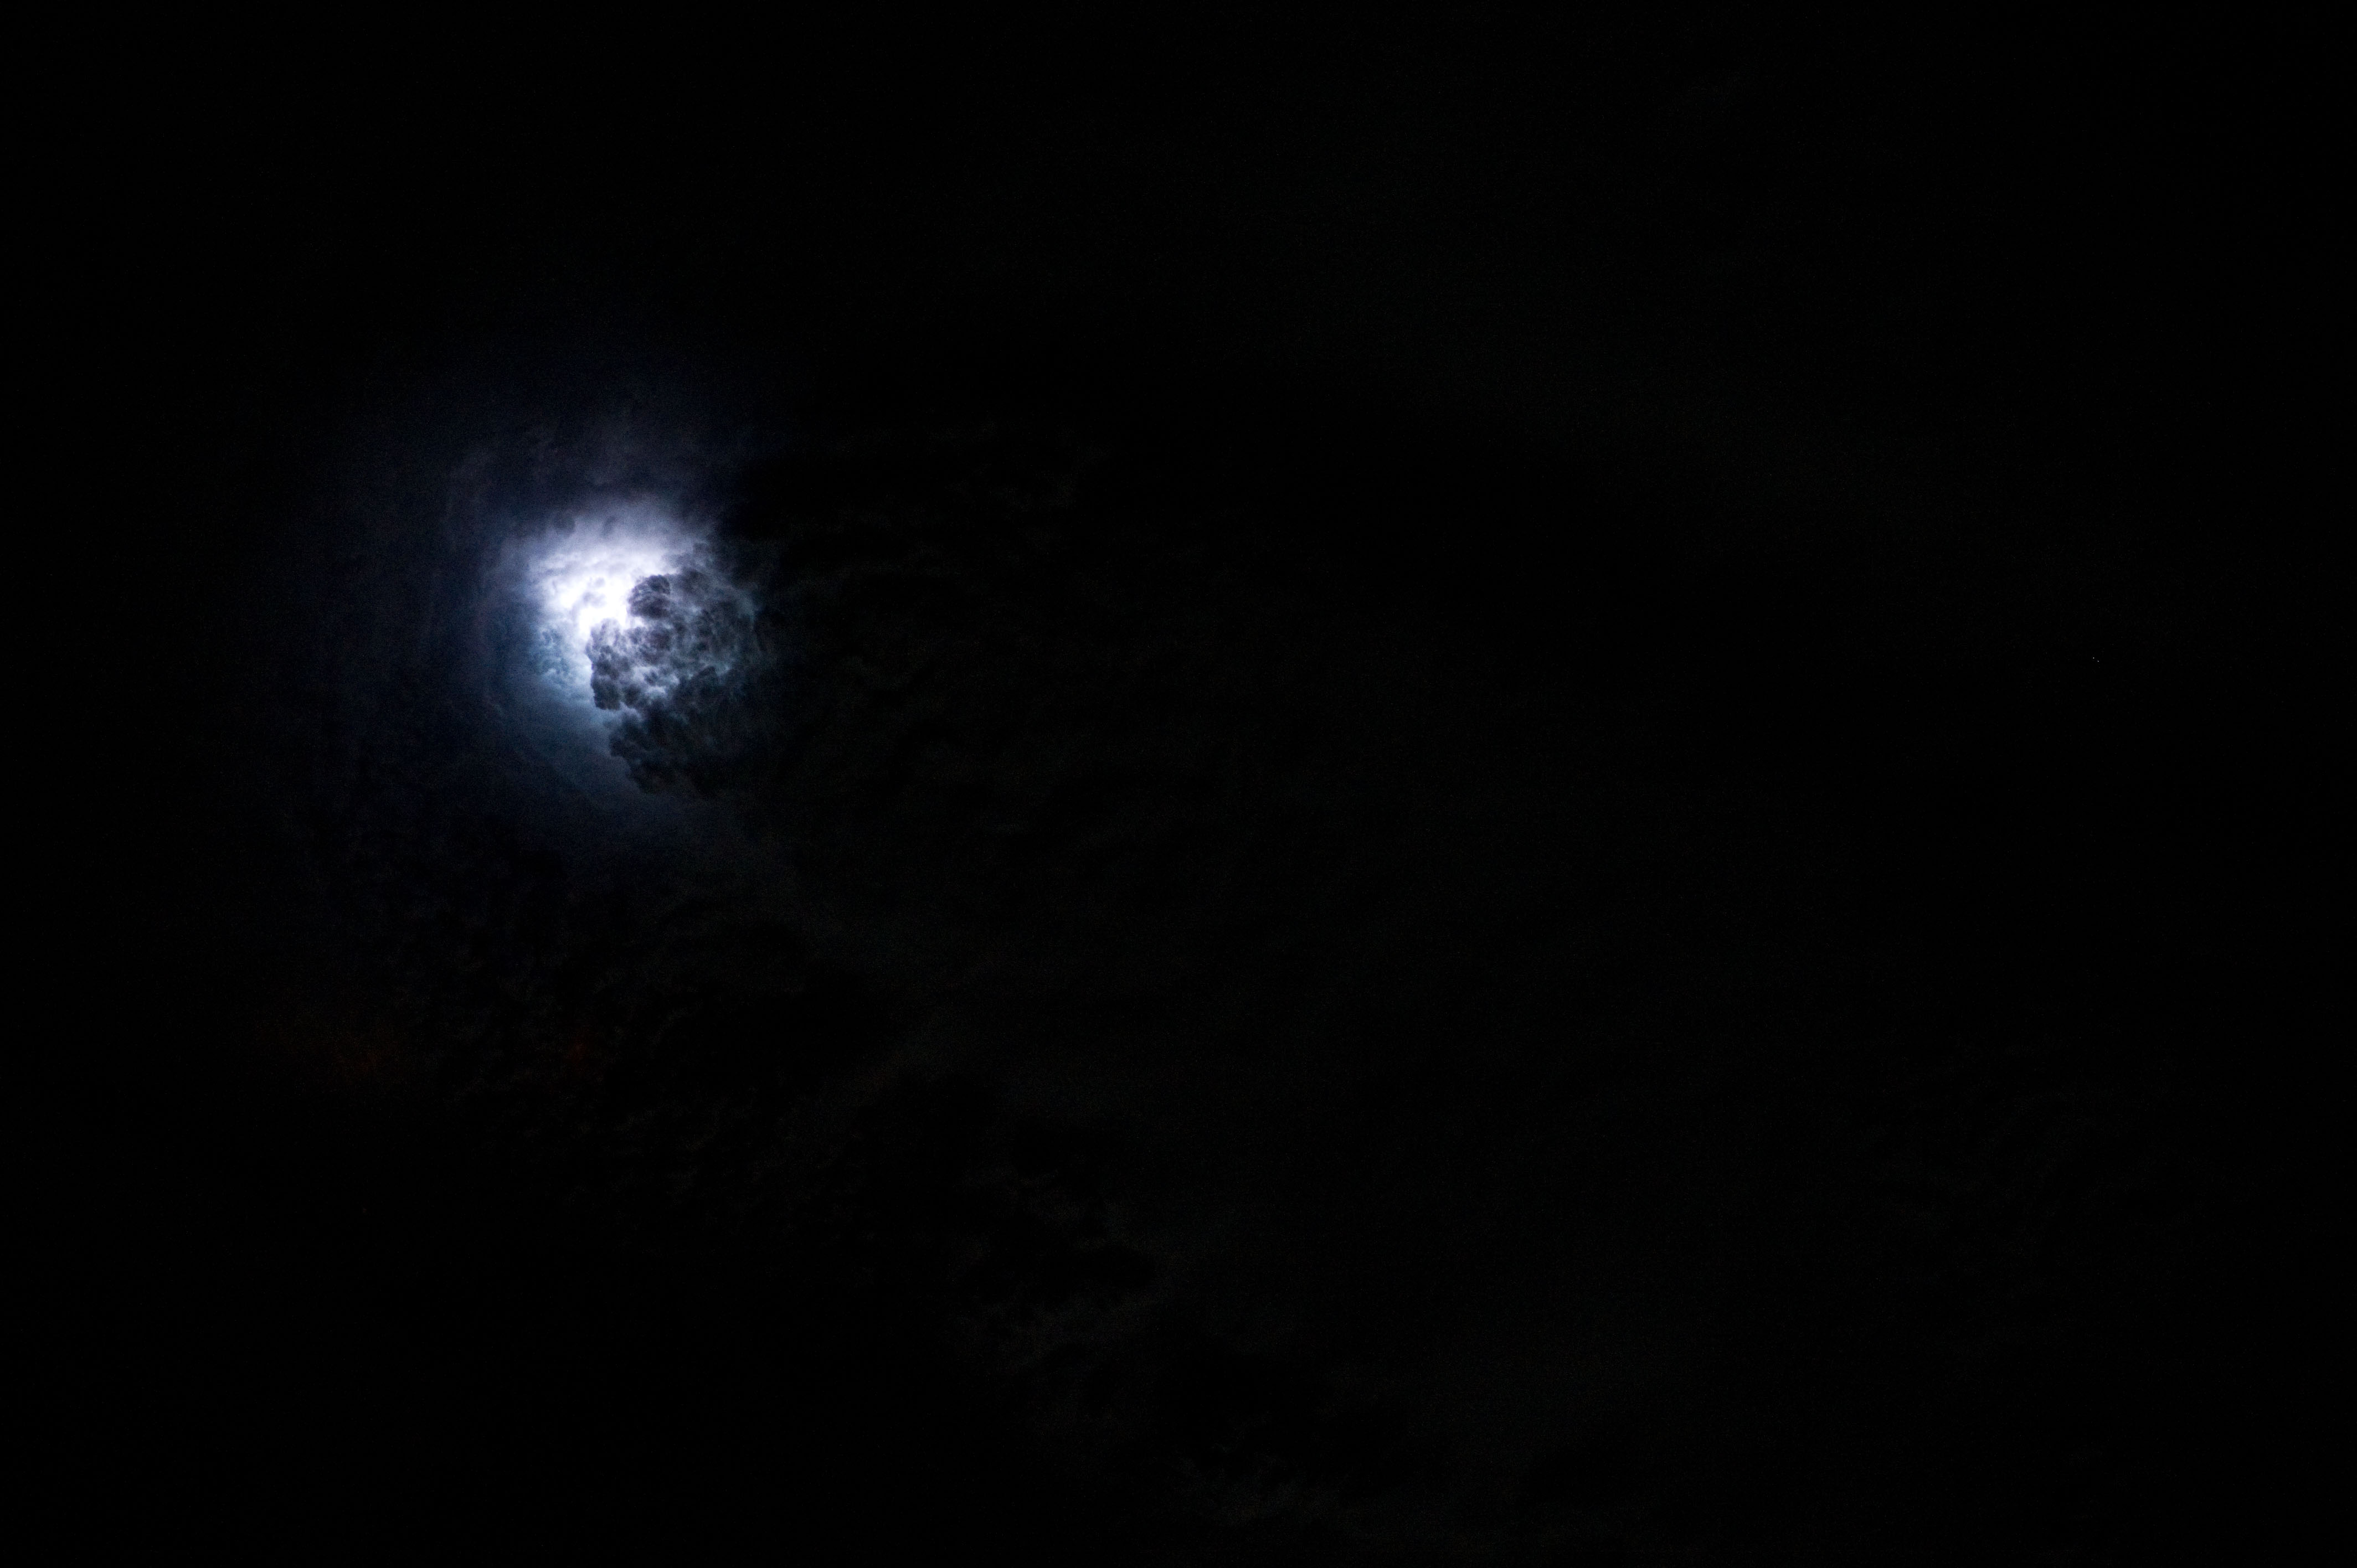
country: USA-OKLAHOMA
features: LIGHTNING AT NIGHT
